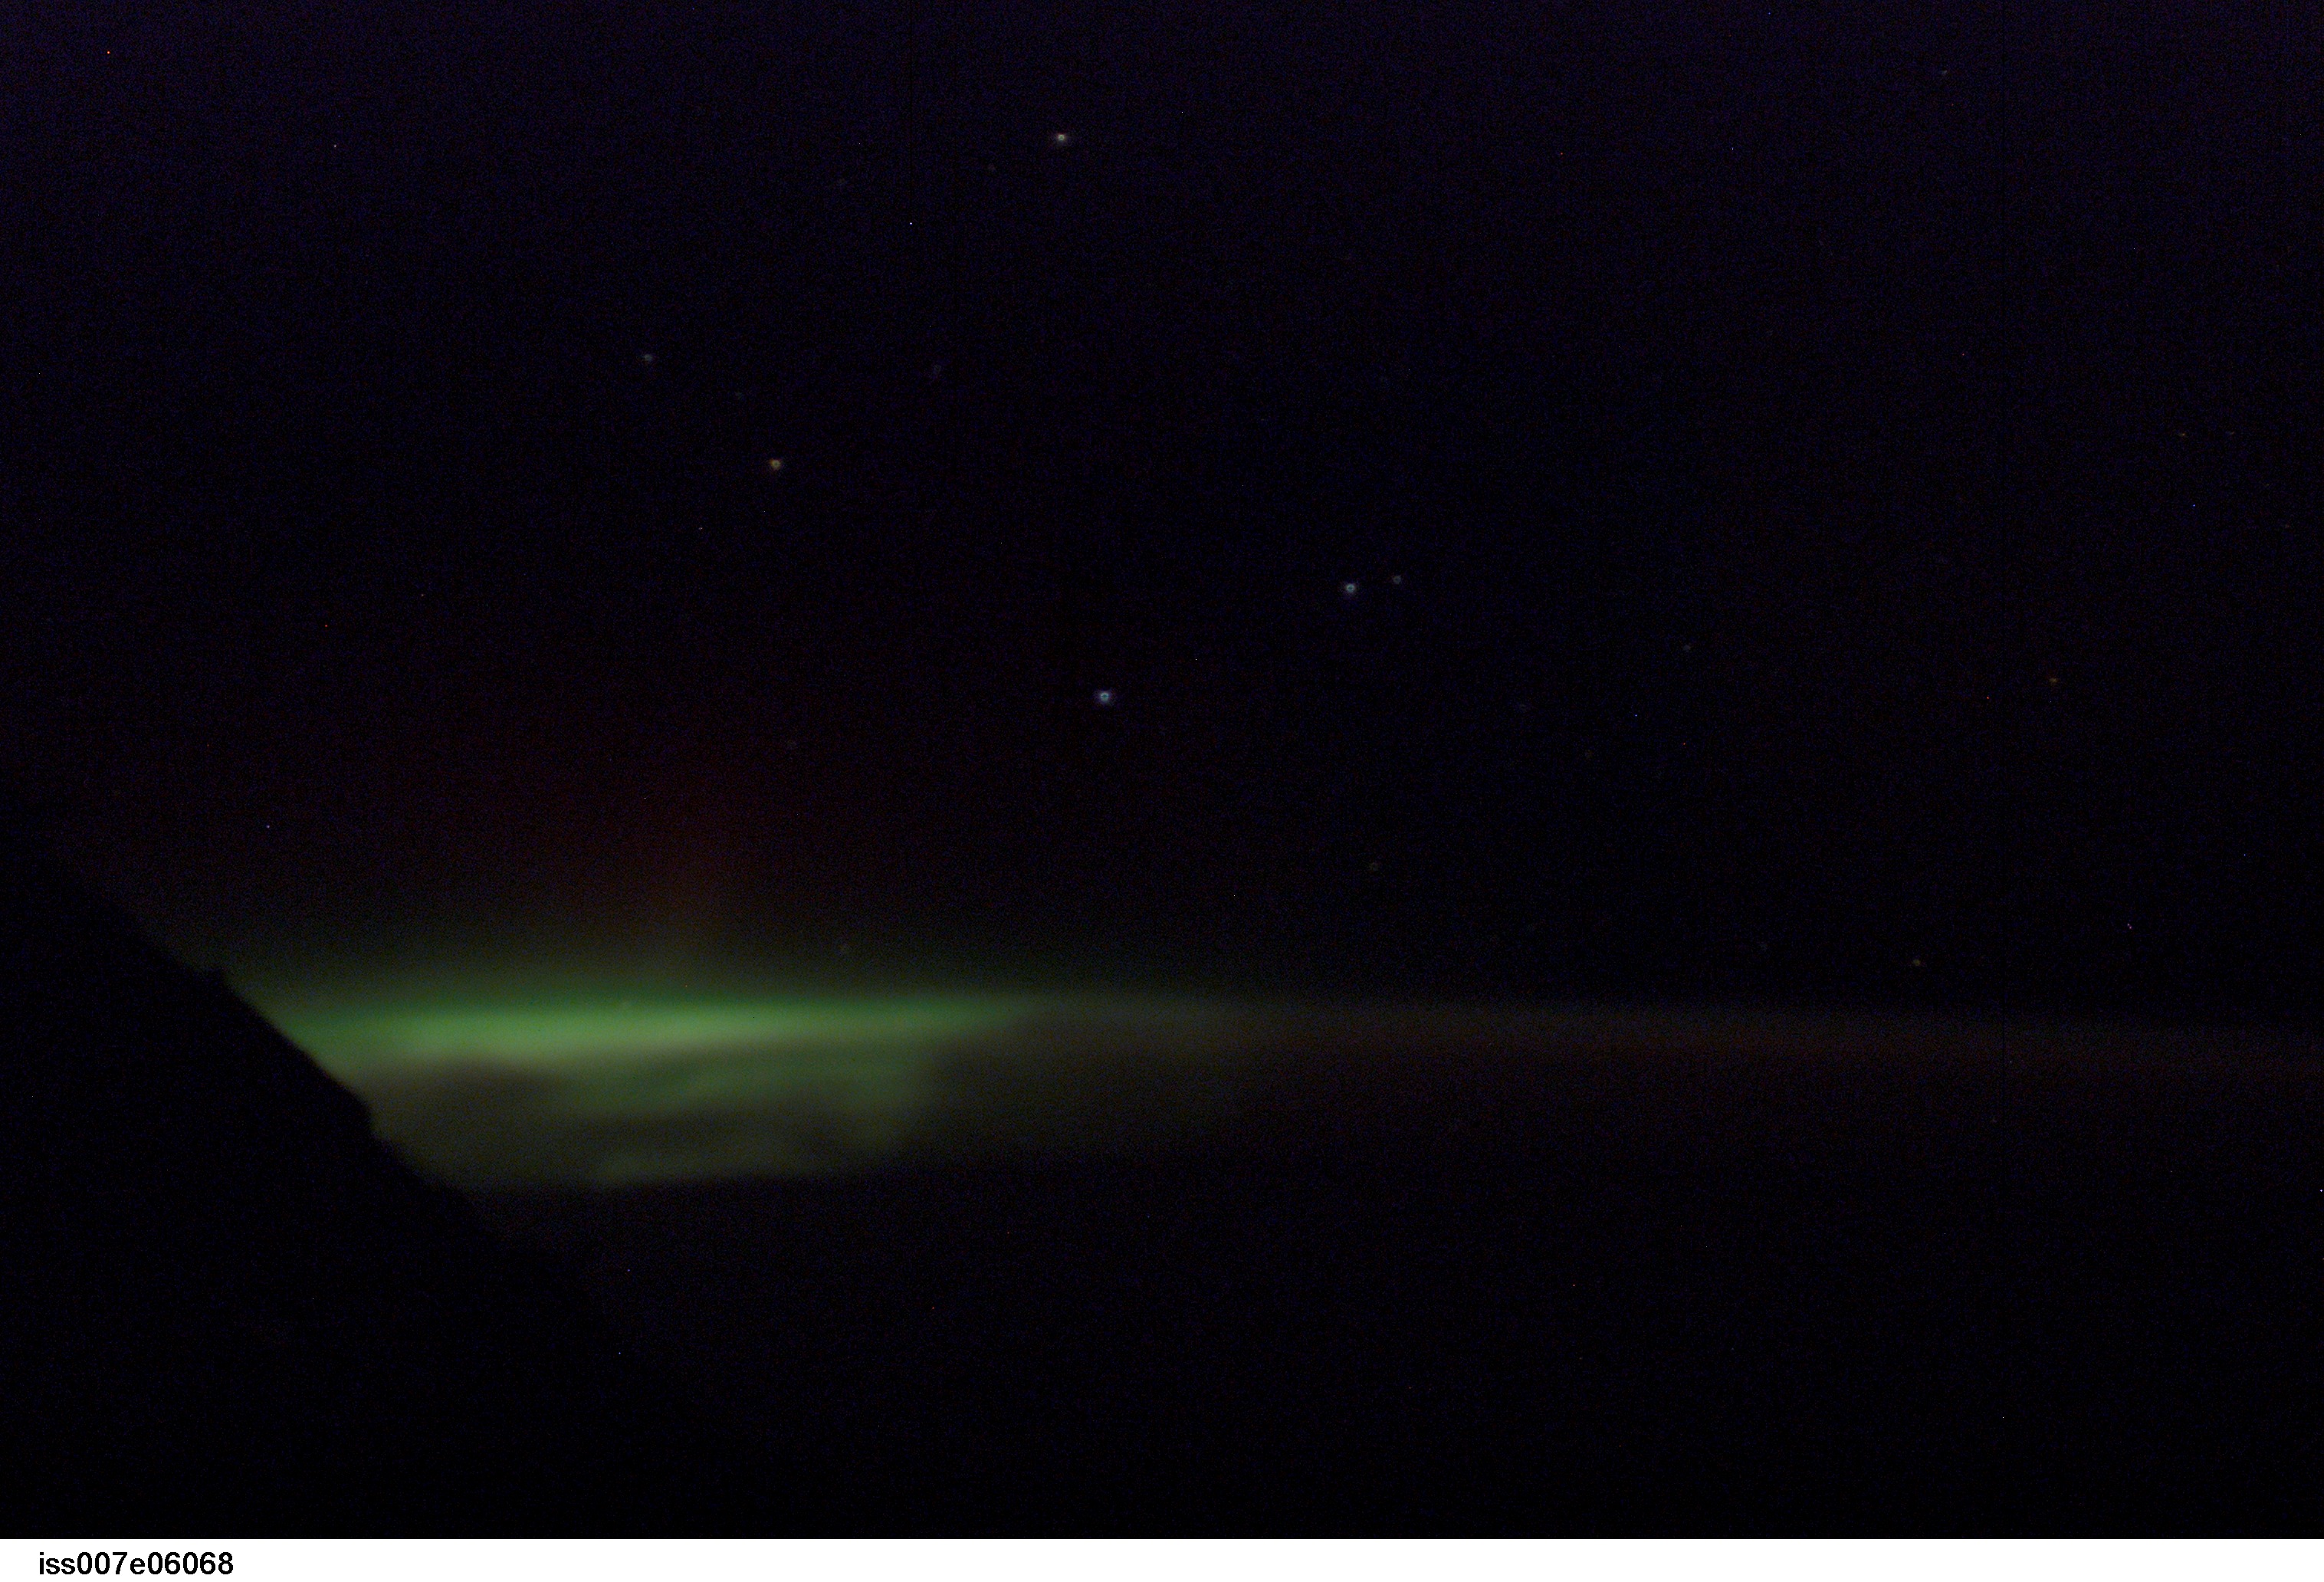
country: AURORA
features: AURORA AUSTRALIS, ISS, STARS
